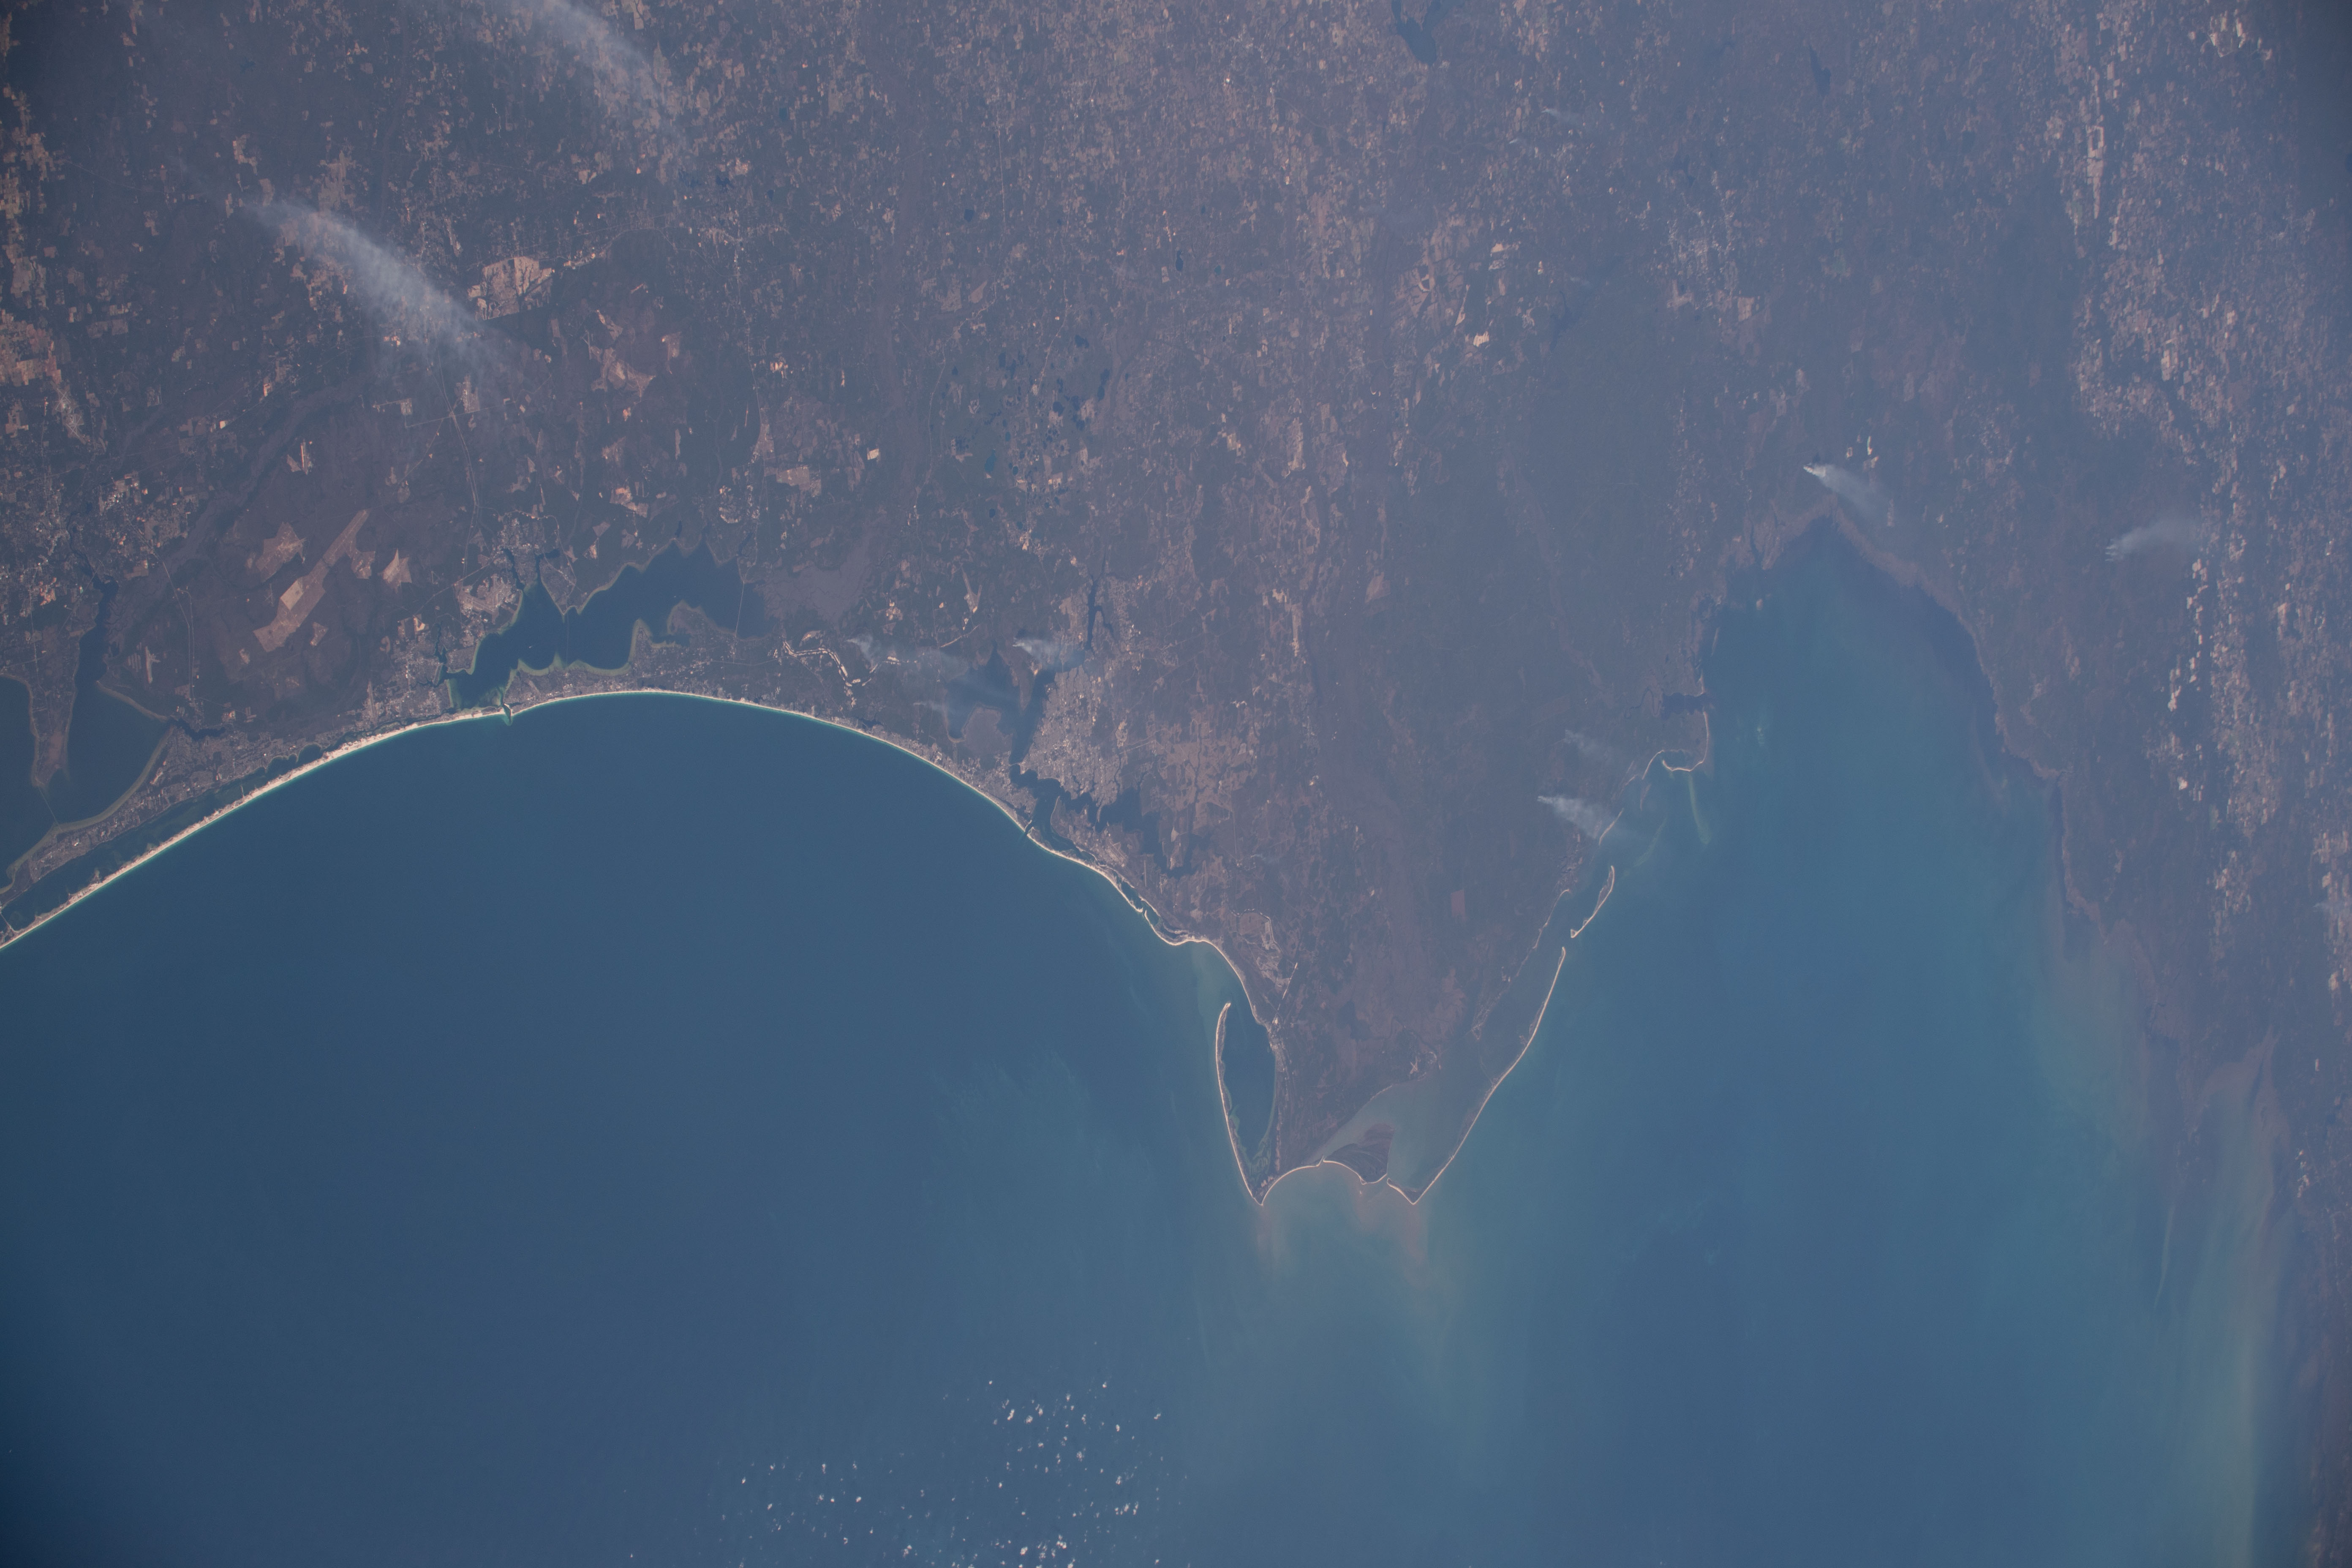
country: USA-FLORIDA
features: APALACHICOLA RIVER WILDLIFE AND ENVIRONMENTAL AREA, SAINT JOSEPH BAY, SAINT ANDREW BAY, APALACHICOLA BAY, CHOCTAWHATCHEE BAY, PENSACOLA BAY
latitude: 30.1
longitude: -85.1
